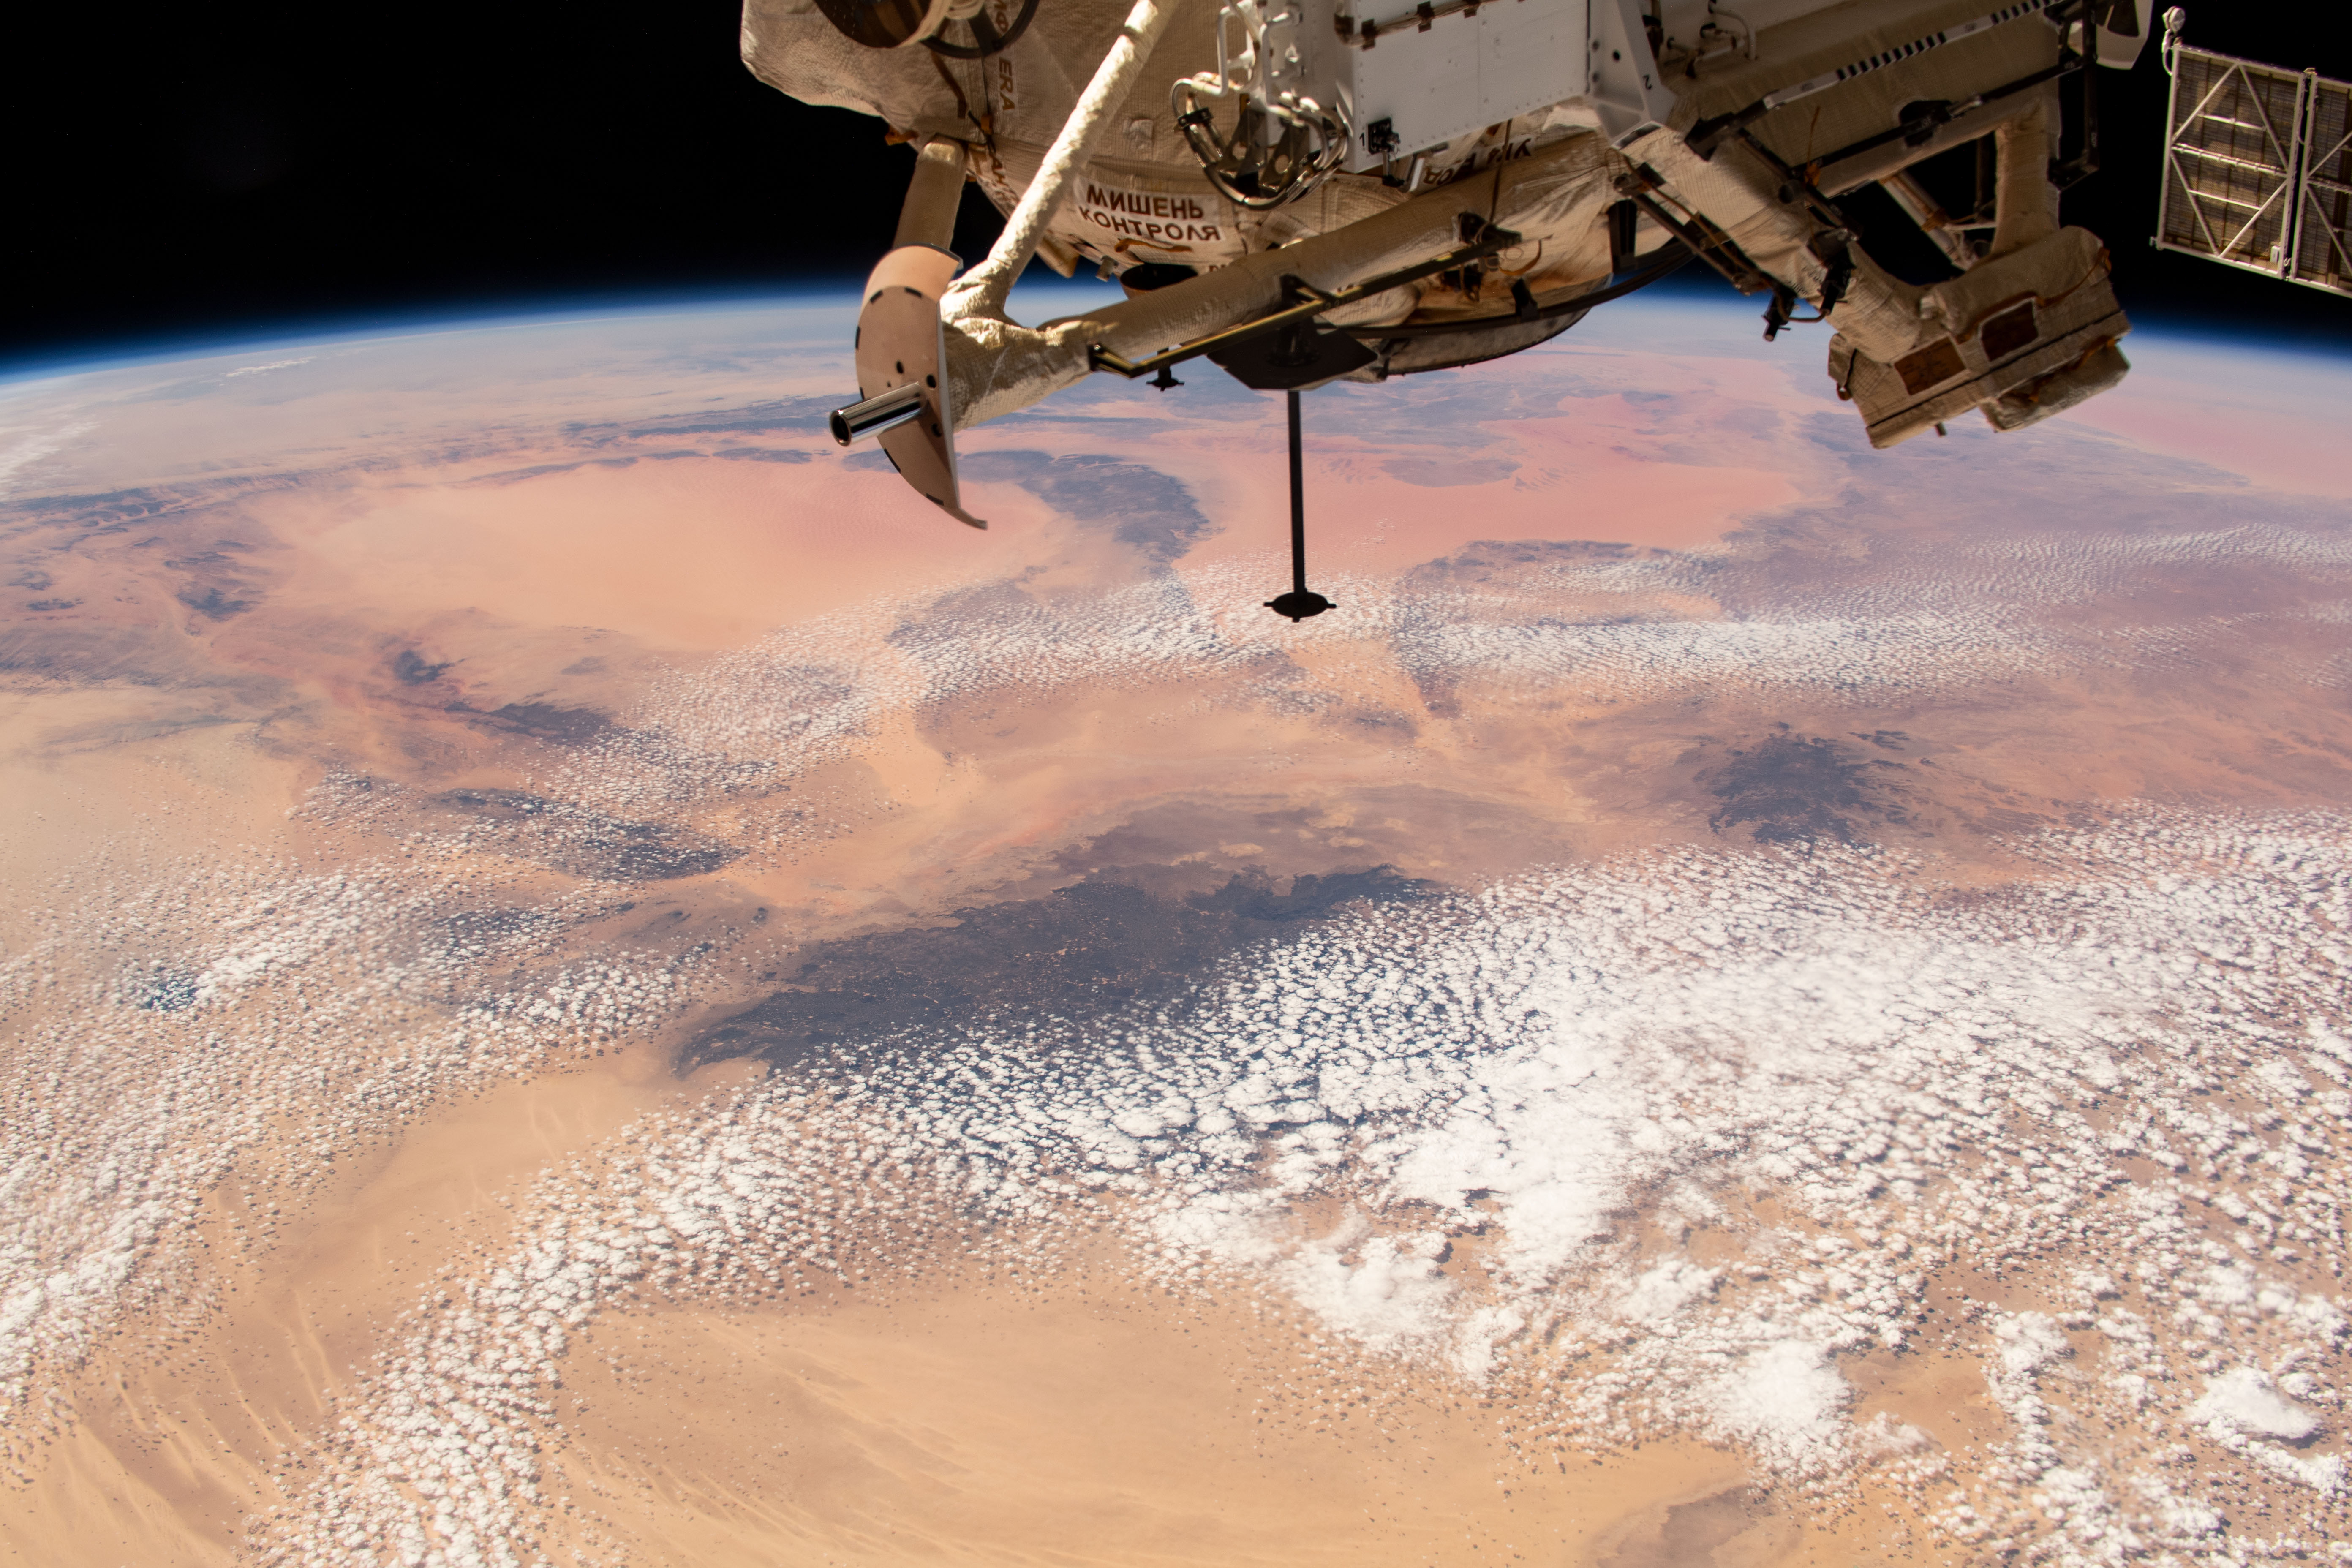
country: LIBYA
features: SAHARA DESERT, AL HARAJ EL ASWAD, GREAT SAND SEA, LIBYAN DESERT, PLATEAU
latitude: 27.0
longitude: 16.0
